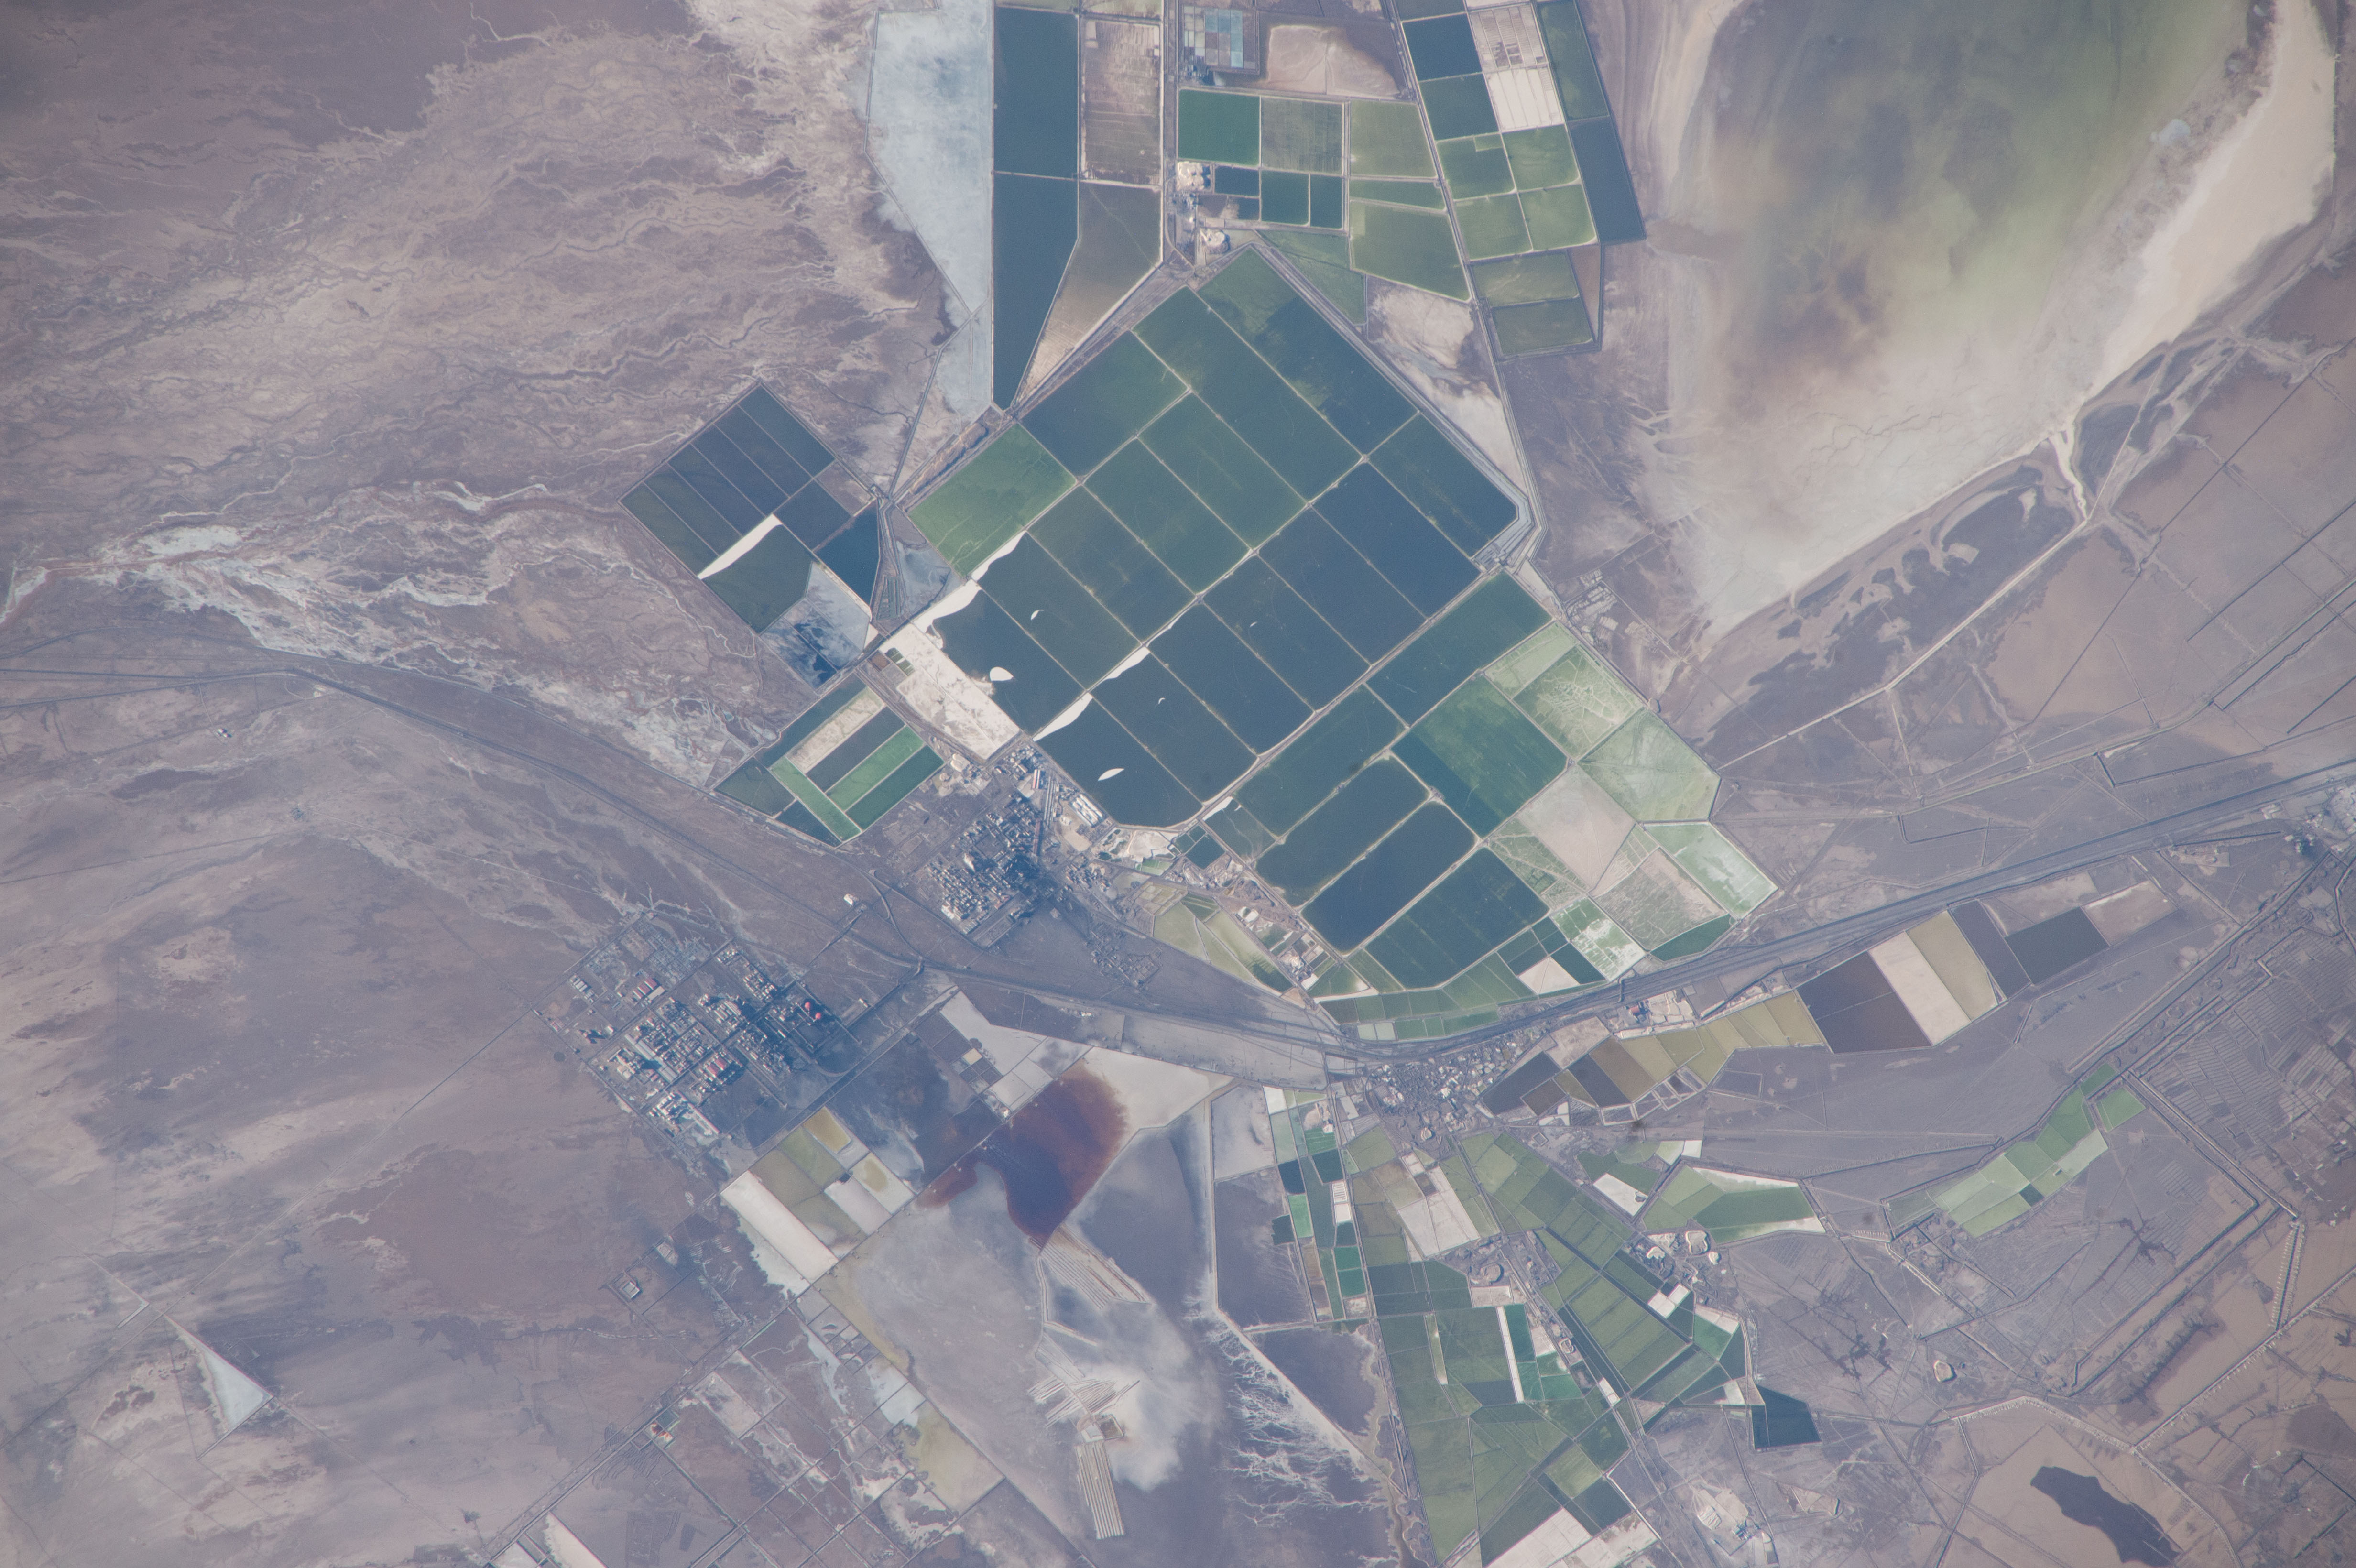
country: CHINA
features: CHINA,DABUXUN LAKE
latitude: 36.8
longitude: 95.2
